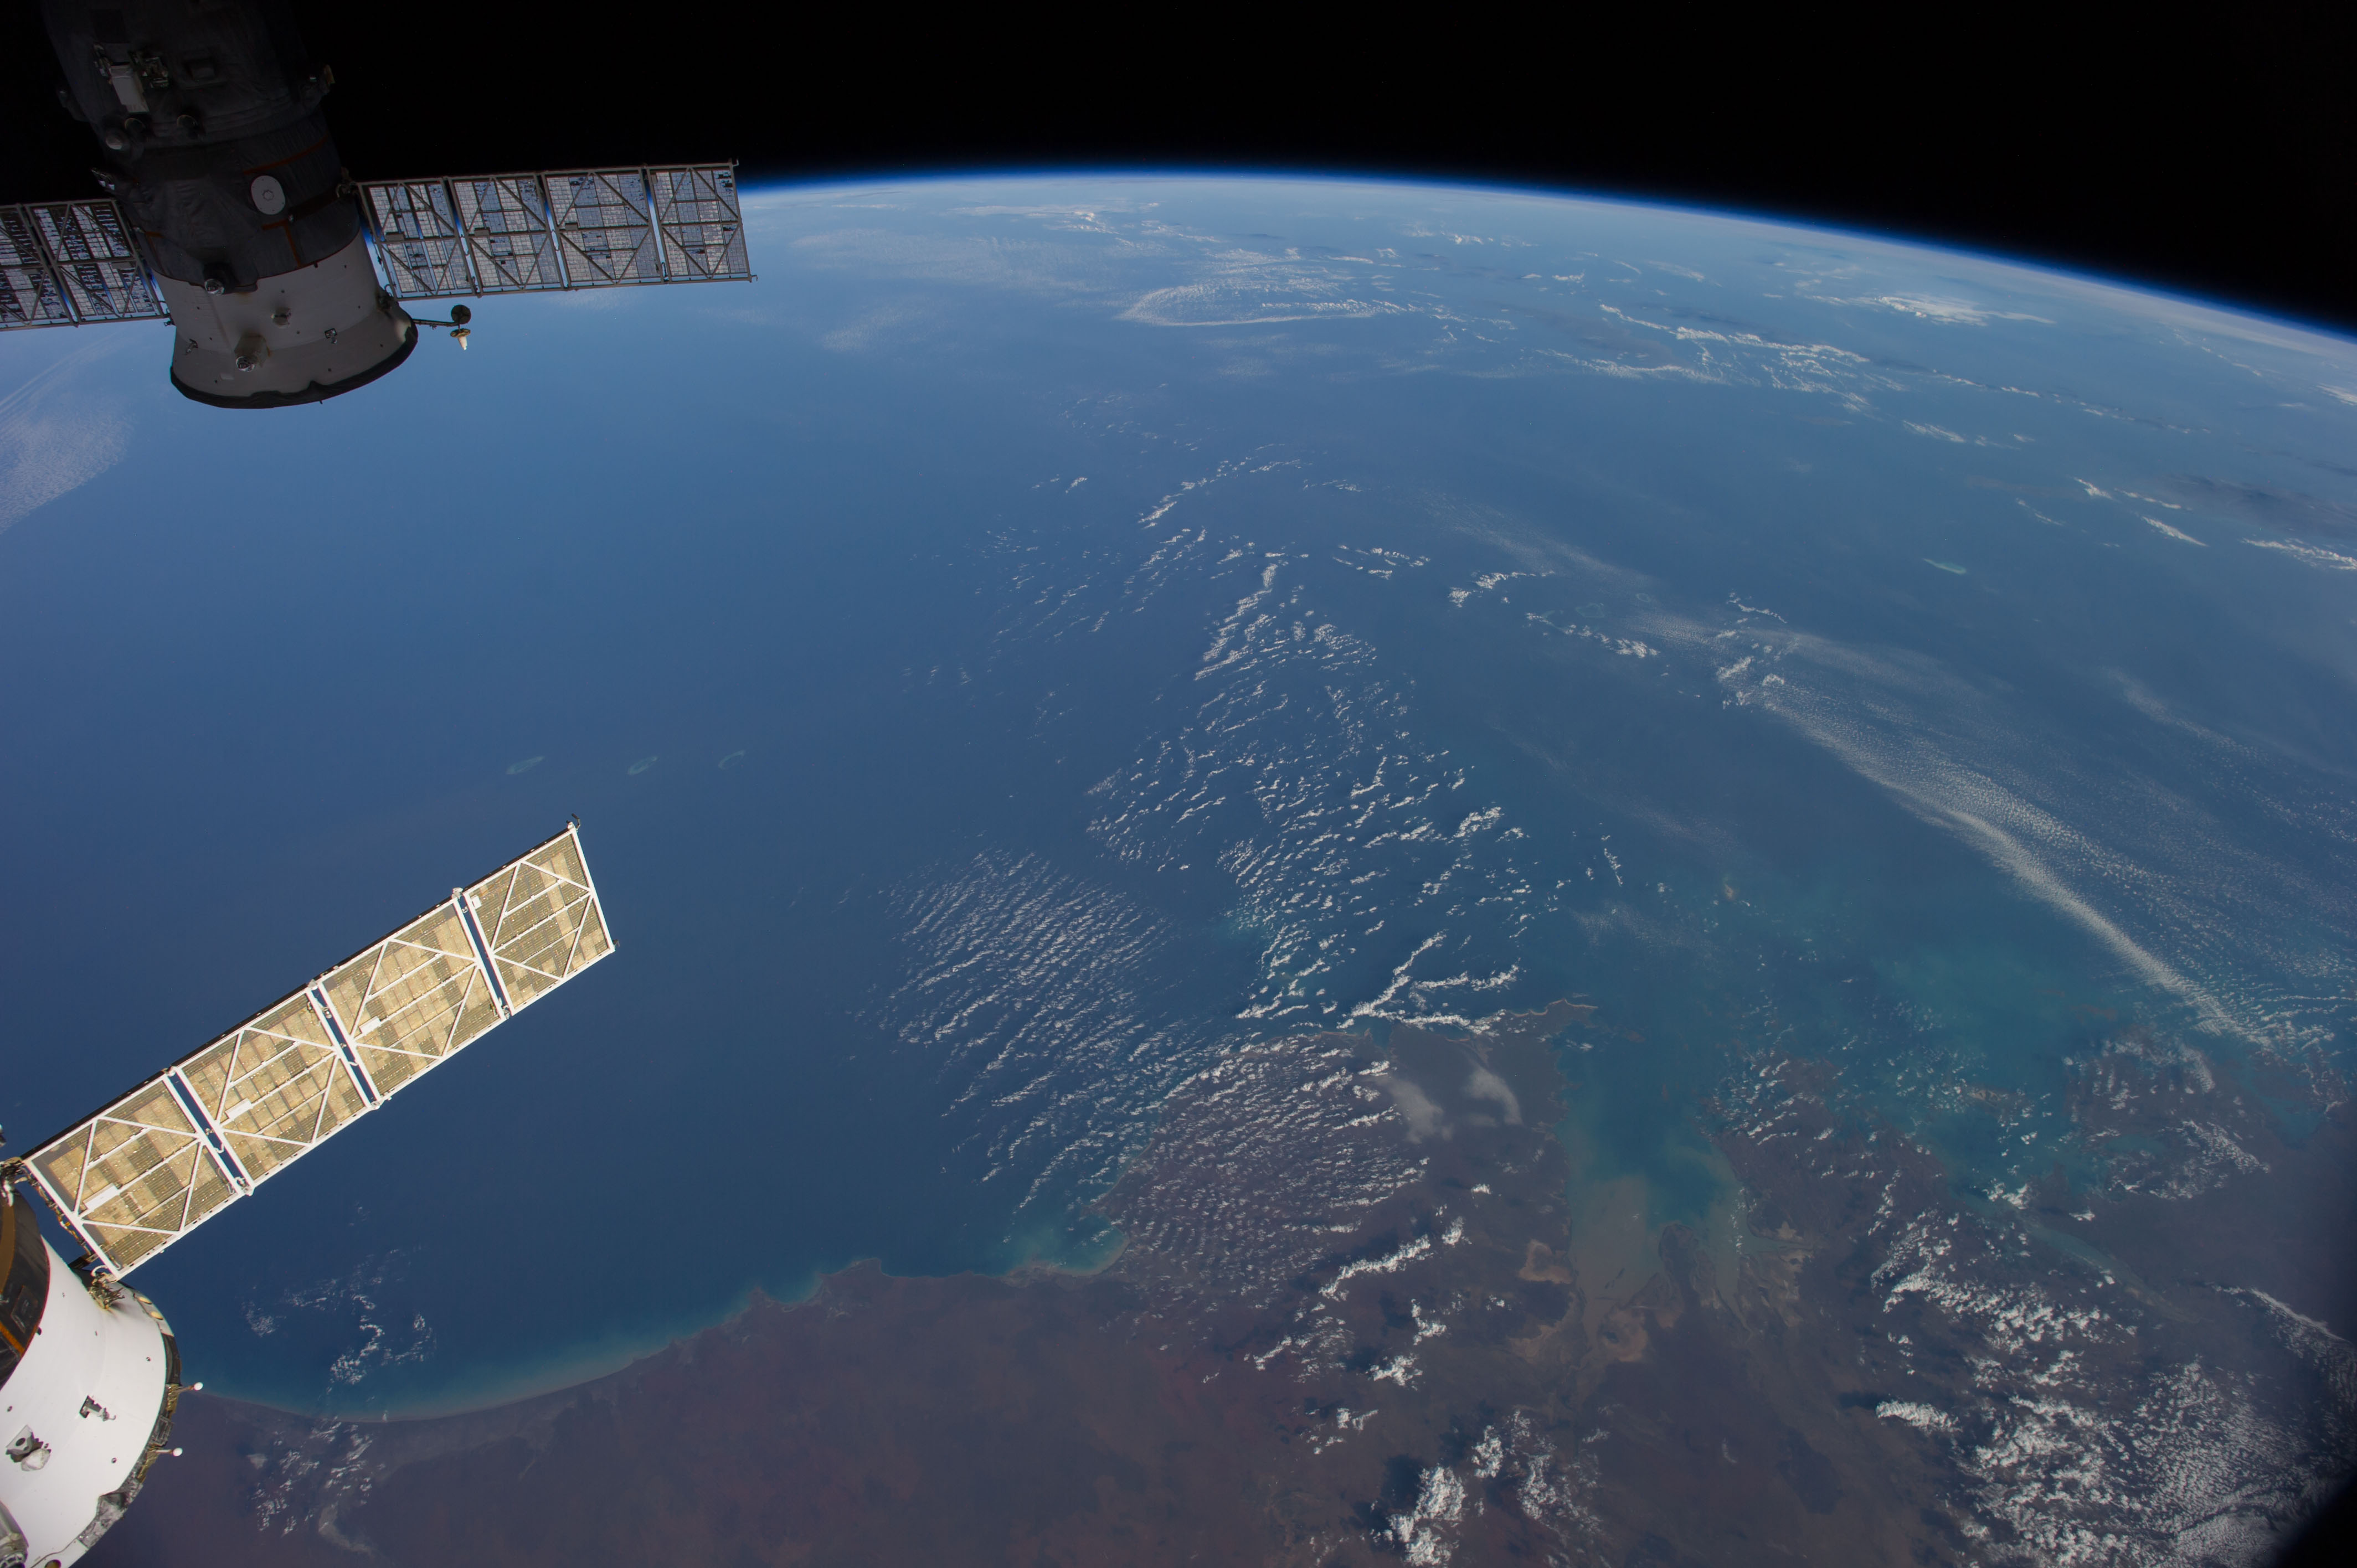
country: AUSTRALIA-WA
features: INDIAN O., KING SOUND, ATMOSPHERIC LIMB
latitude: -16.5
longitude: 121.0
